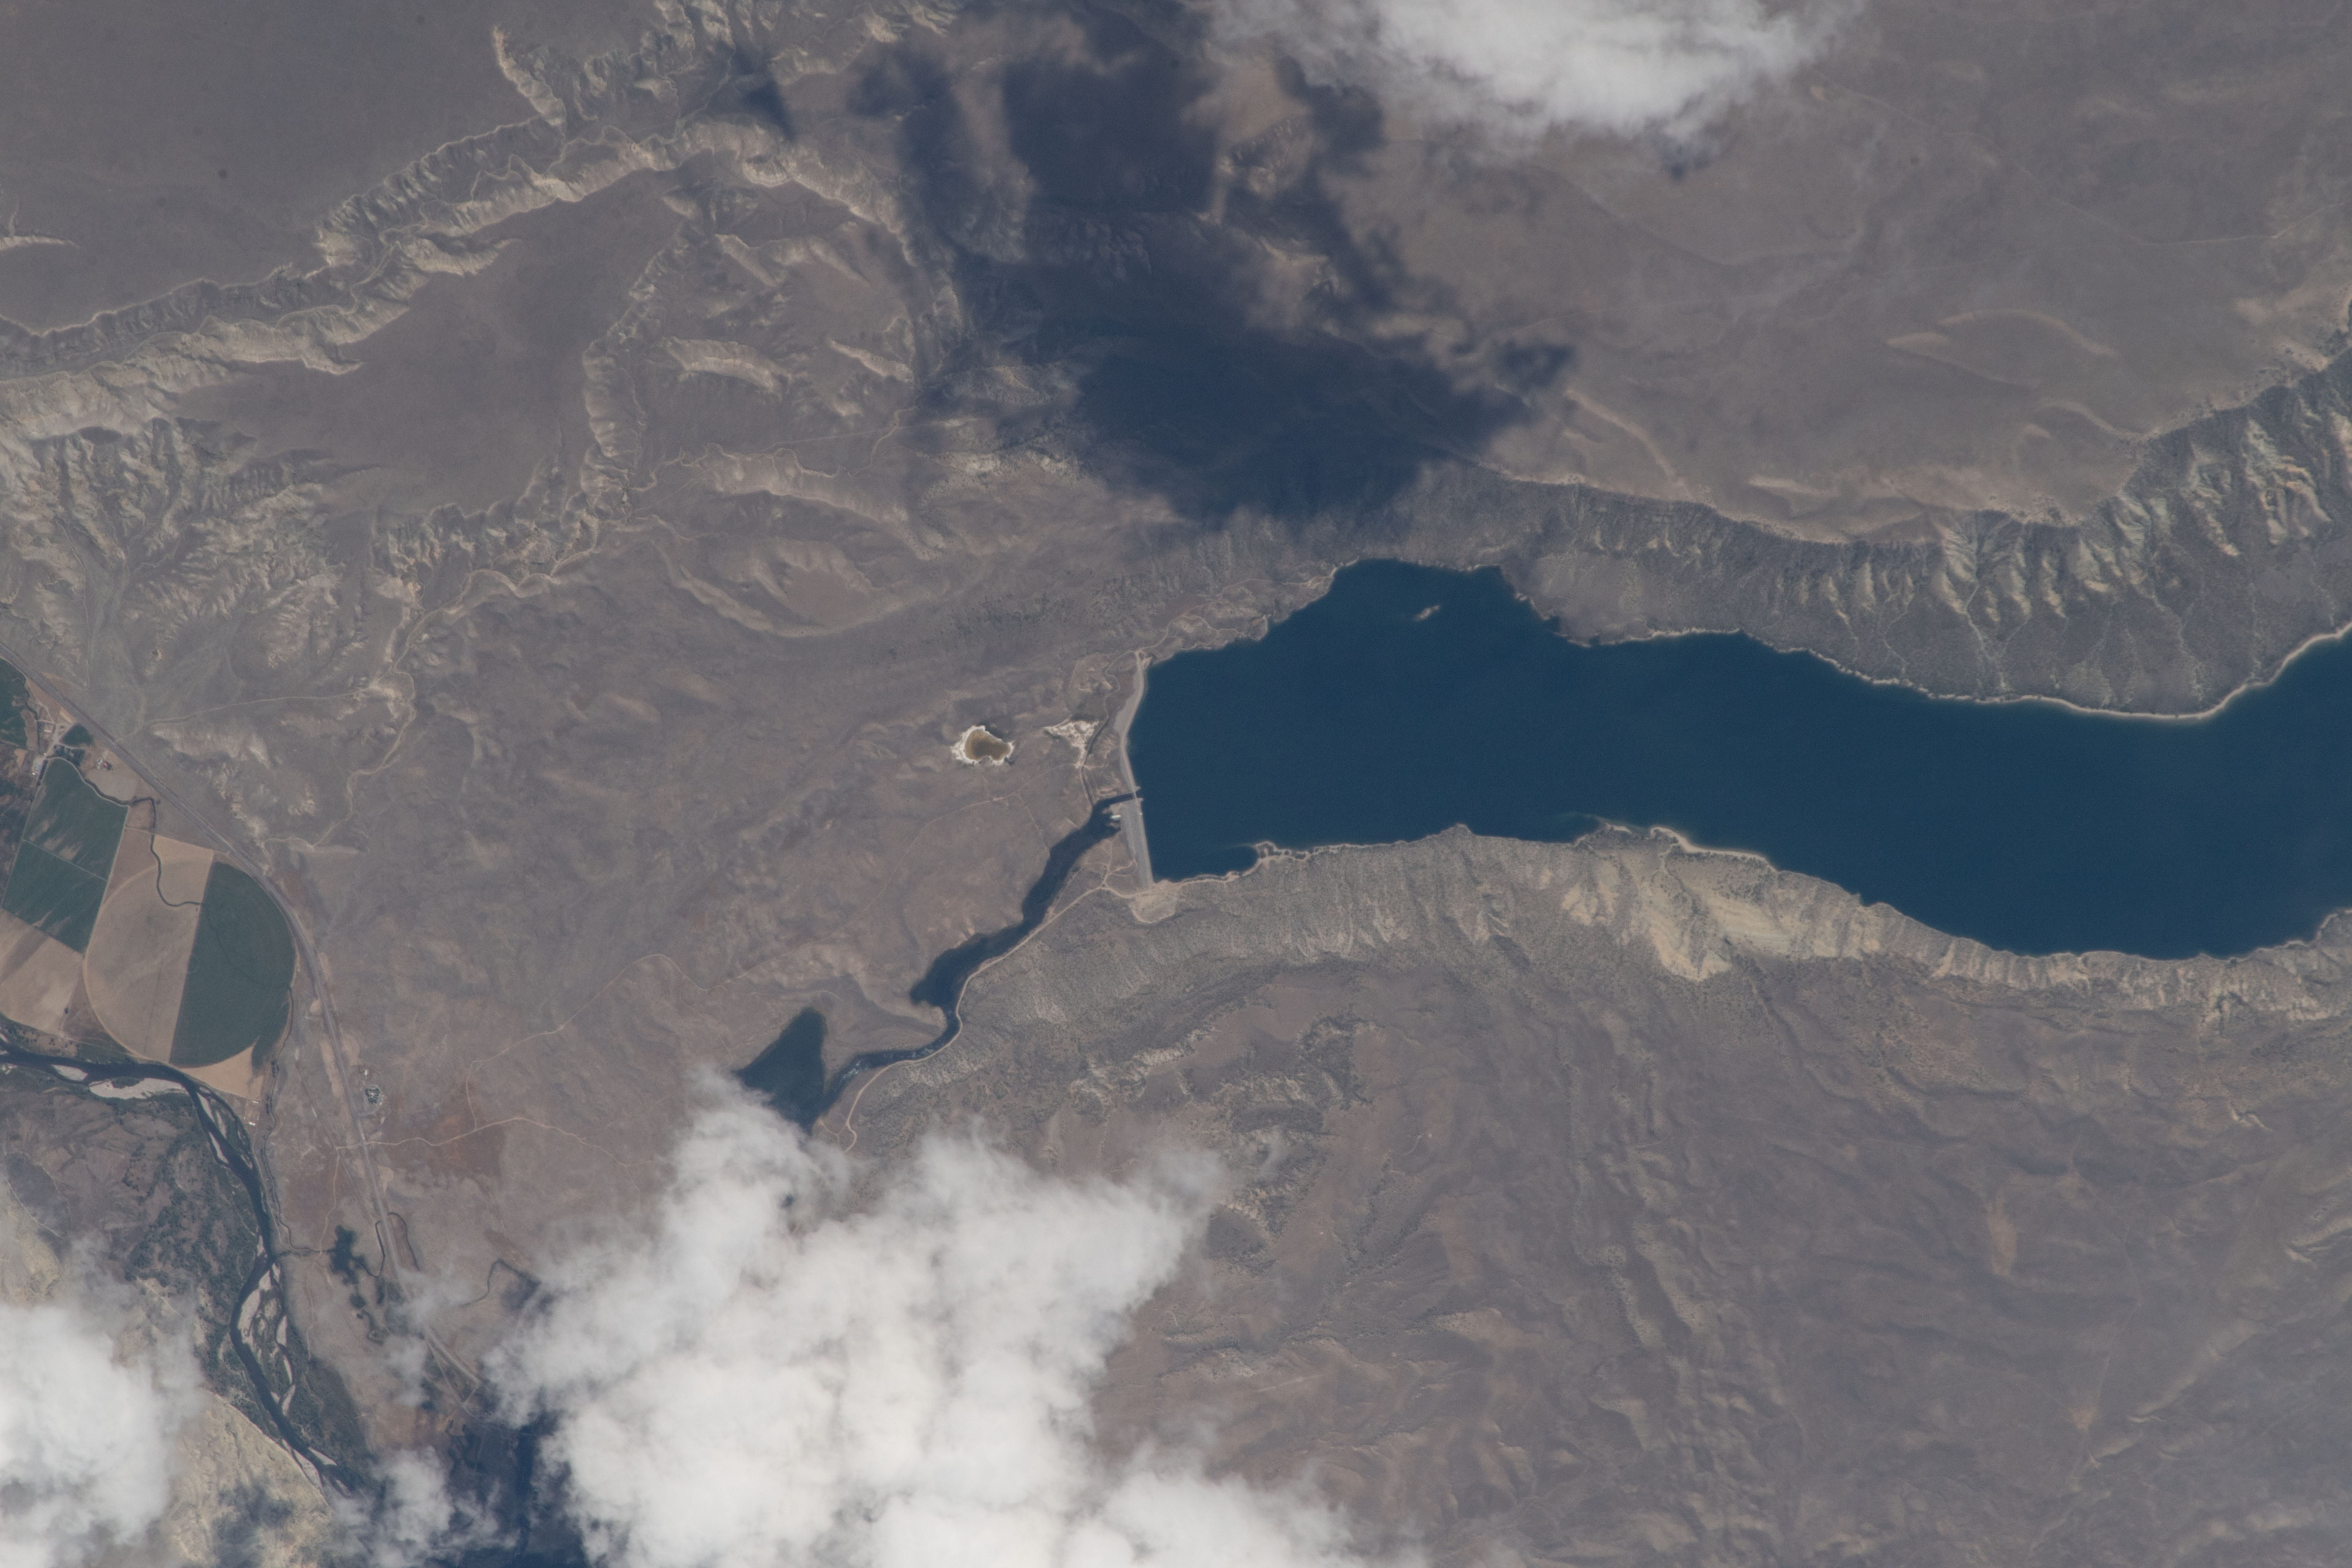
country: USA-WYOMING
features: BULL LAKE, GRAND TETON NATIONAL PARK
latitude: 43.2
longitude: -109.0
